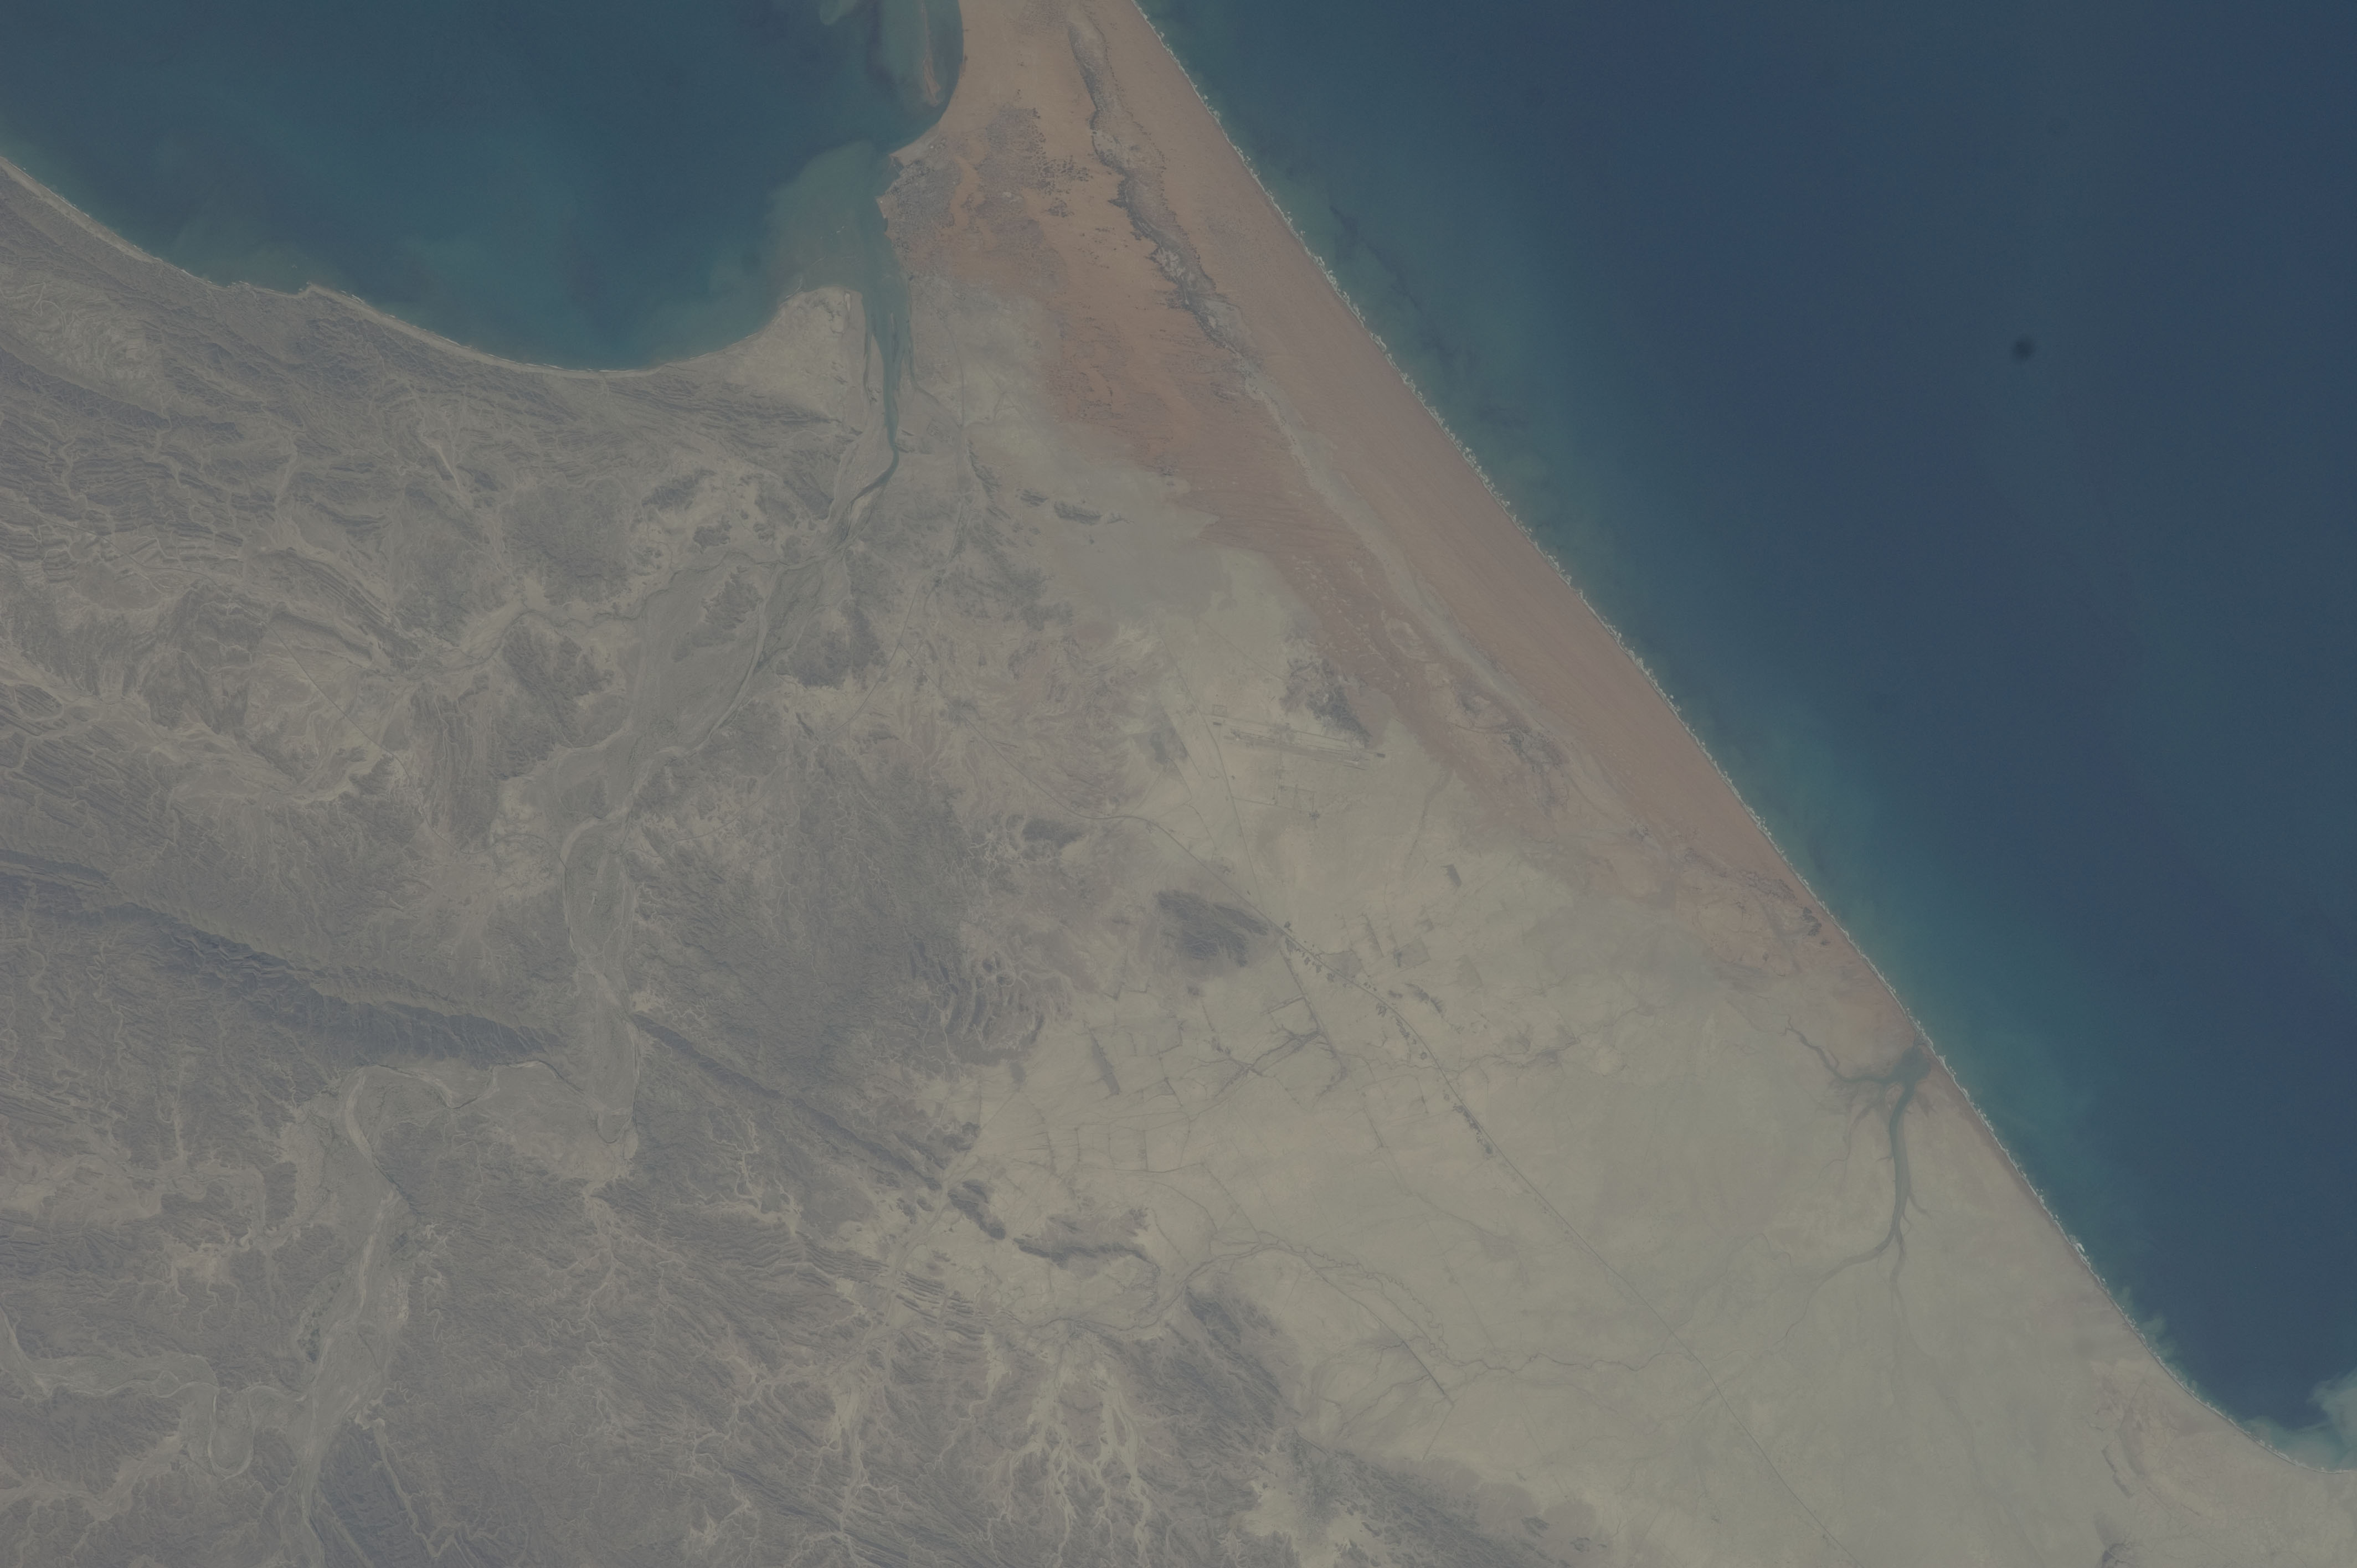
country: PAKISTAN
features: PASNA AIRPORT, PASNI, MAKRAN COAST RA.
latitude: 25.3
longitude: 63.3
